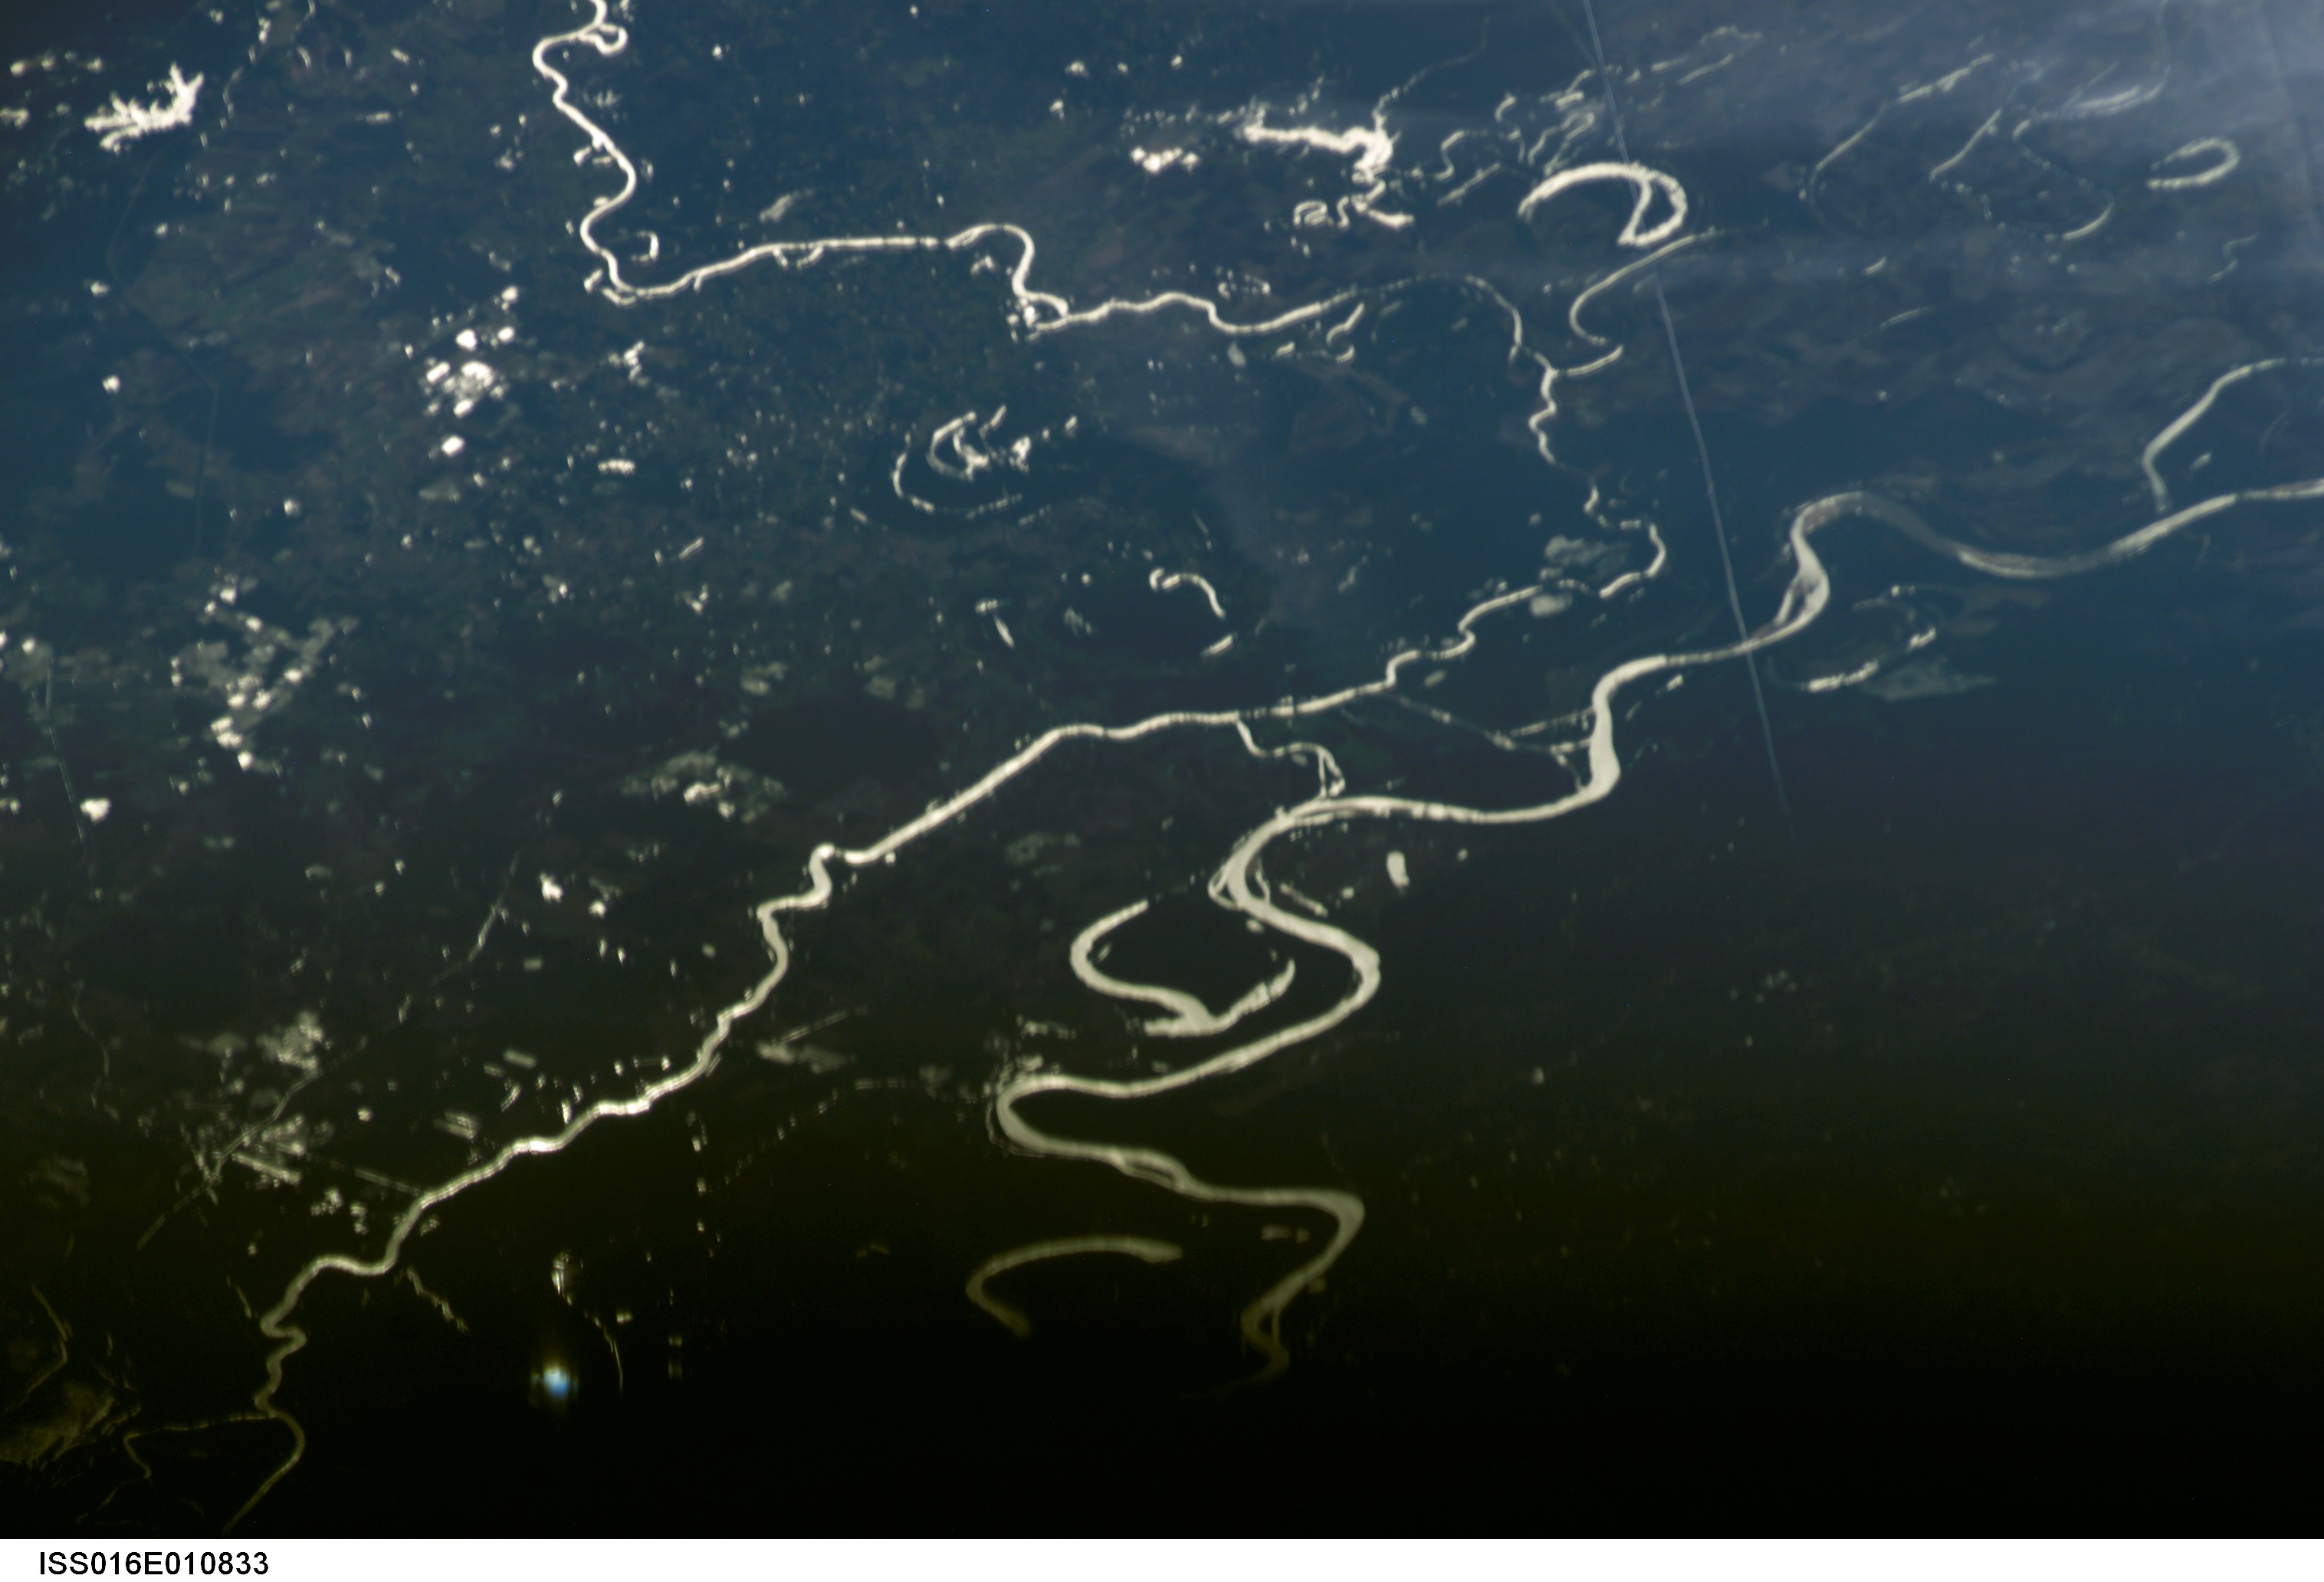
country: USA-LOUISIANA
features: MISSISSIPPI & ATCHAFALAYA R.
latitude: 31.0
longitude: -92.0
